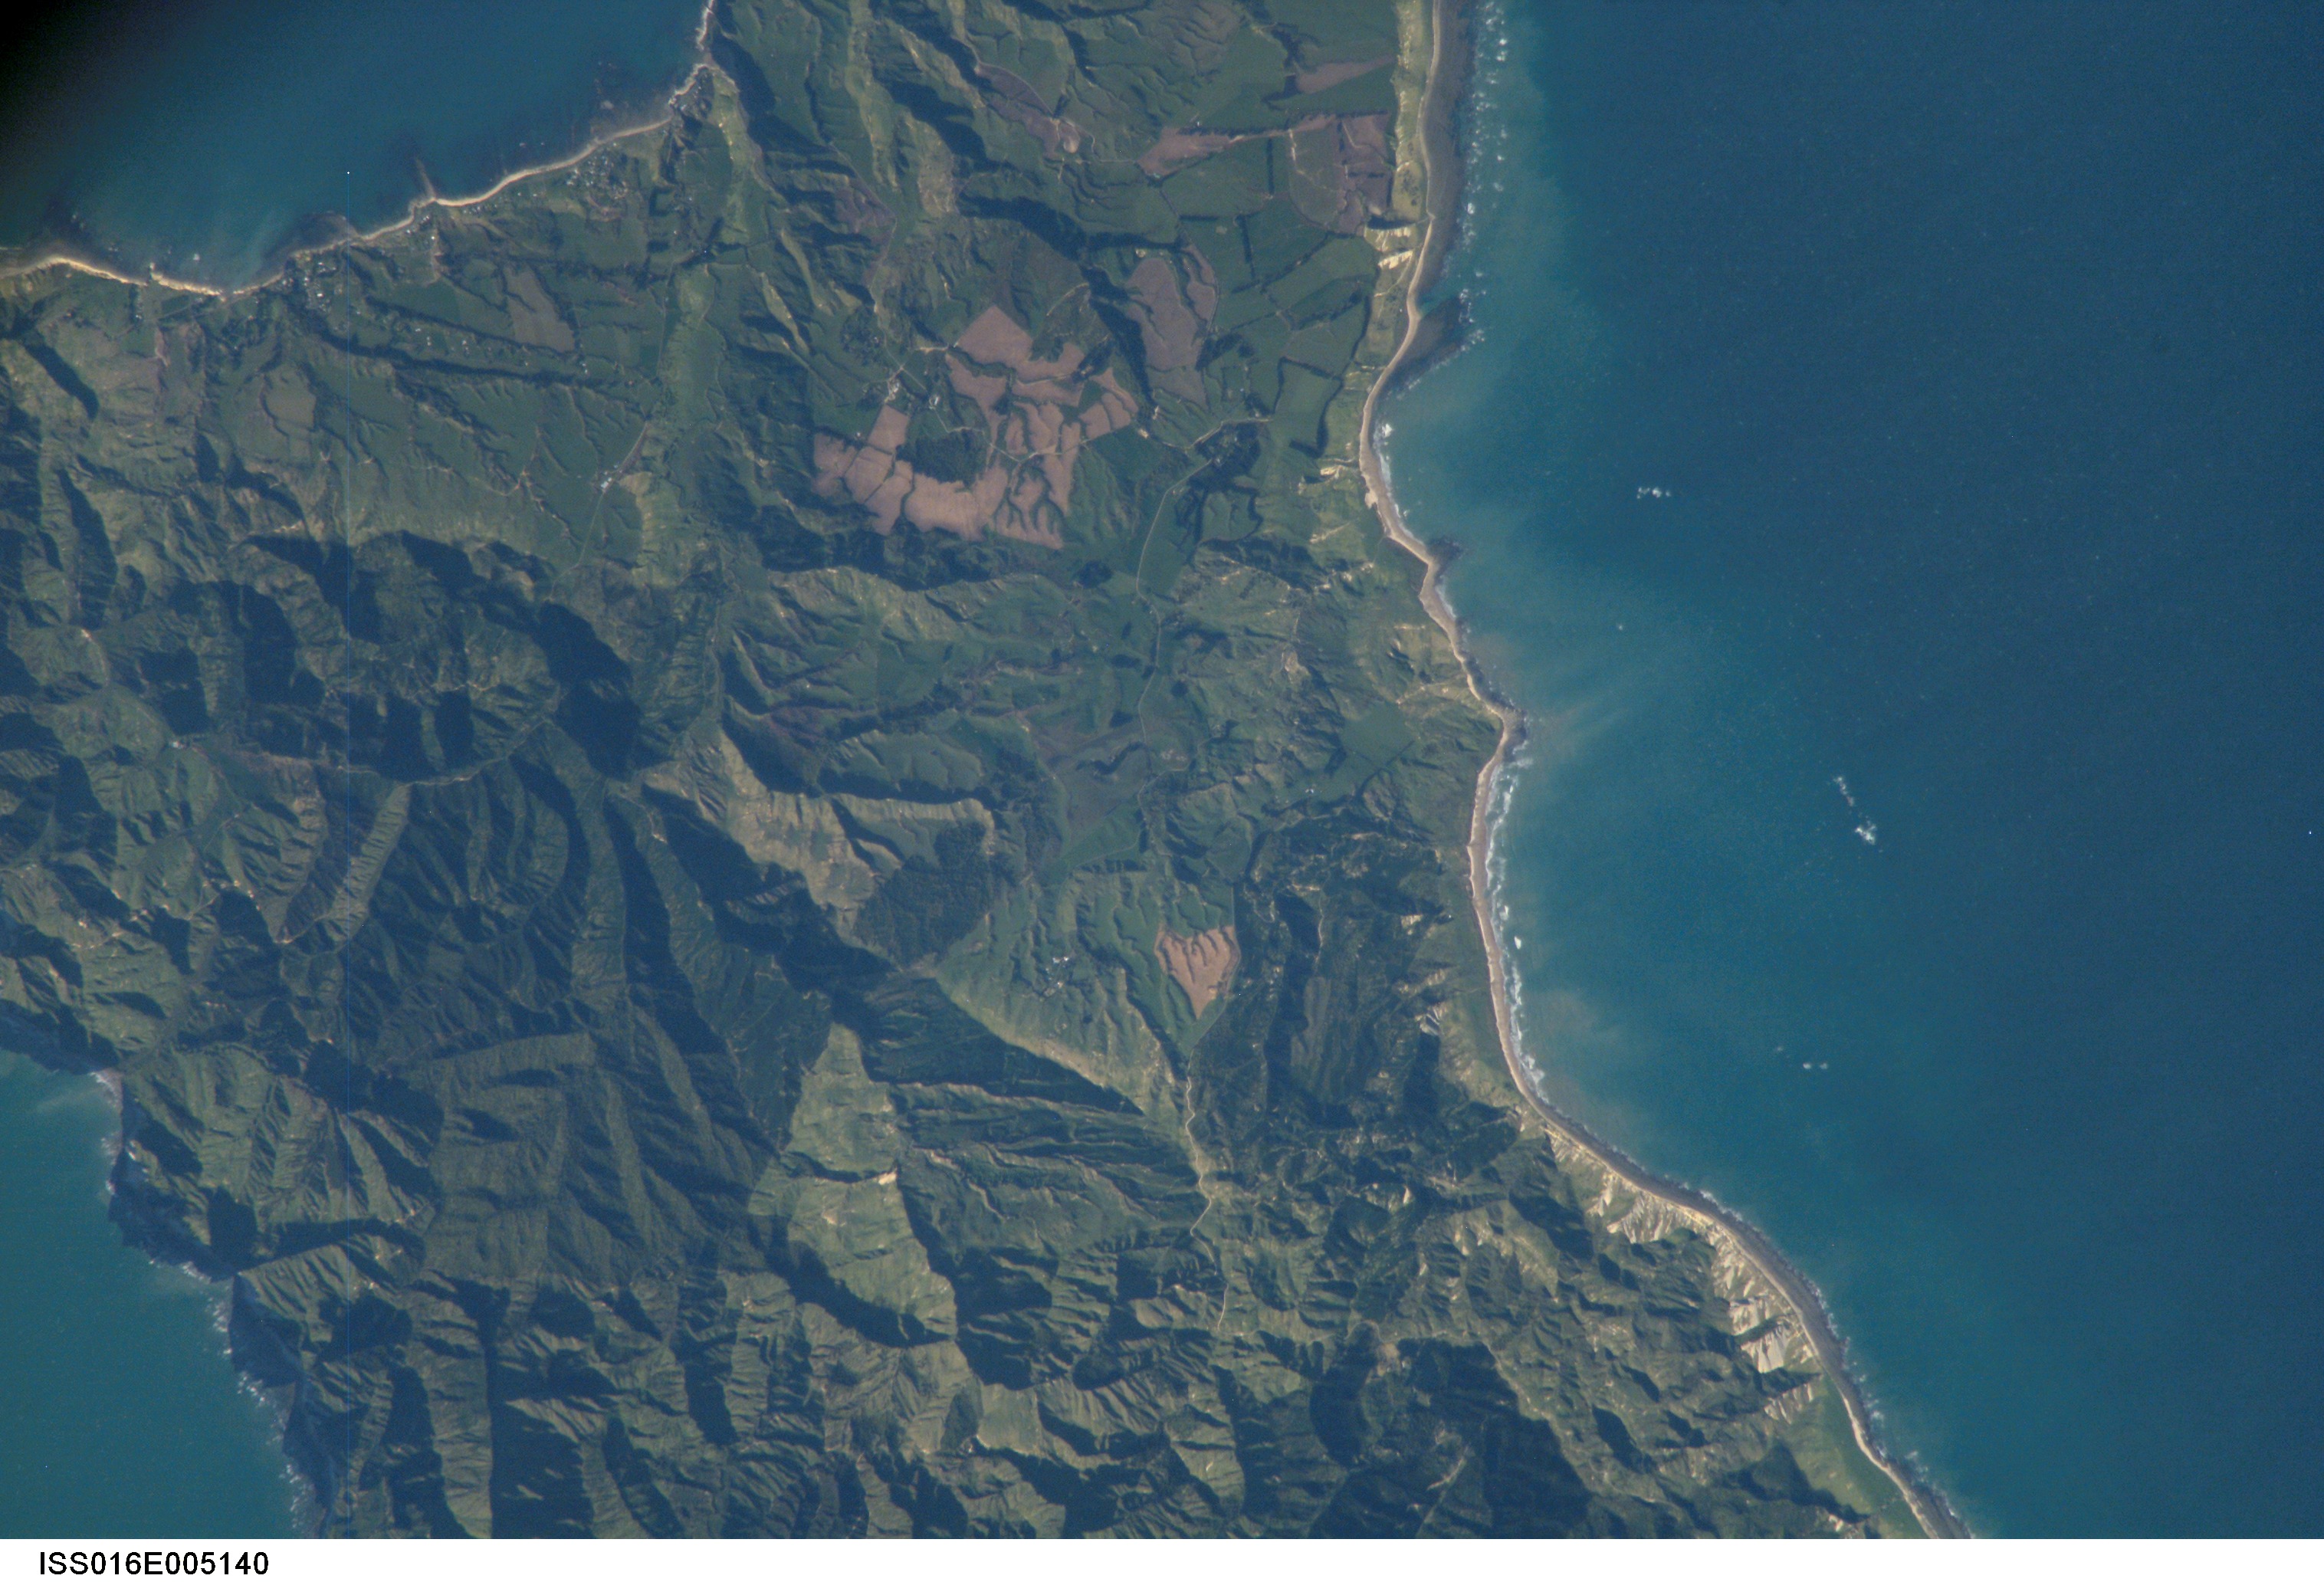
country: NEW ZEALAND-NI
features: MAHIA PENINSULA, PACIFIC OCEAN
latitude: -39.1
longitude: 177.9
